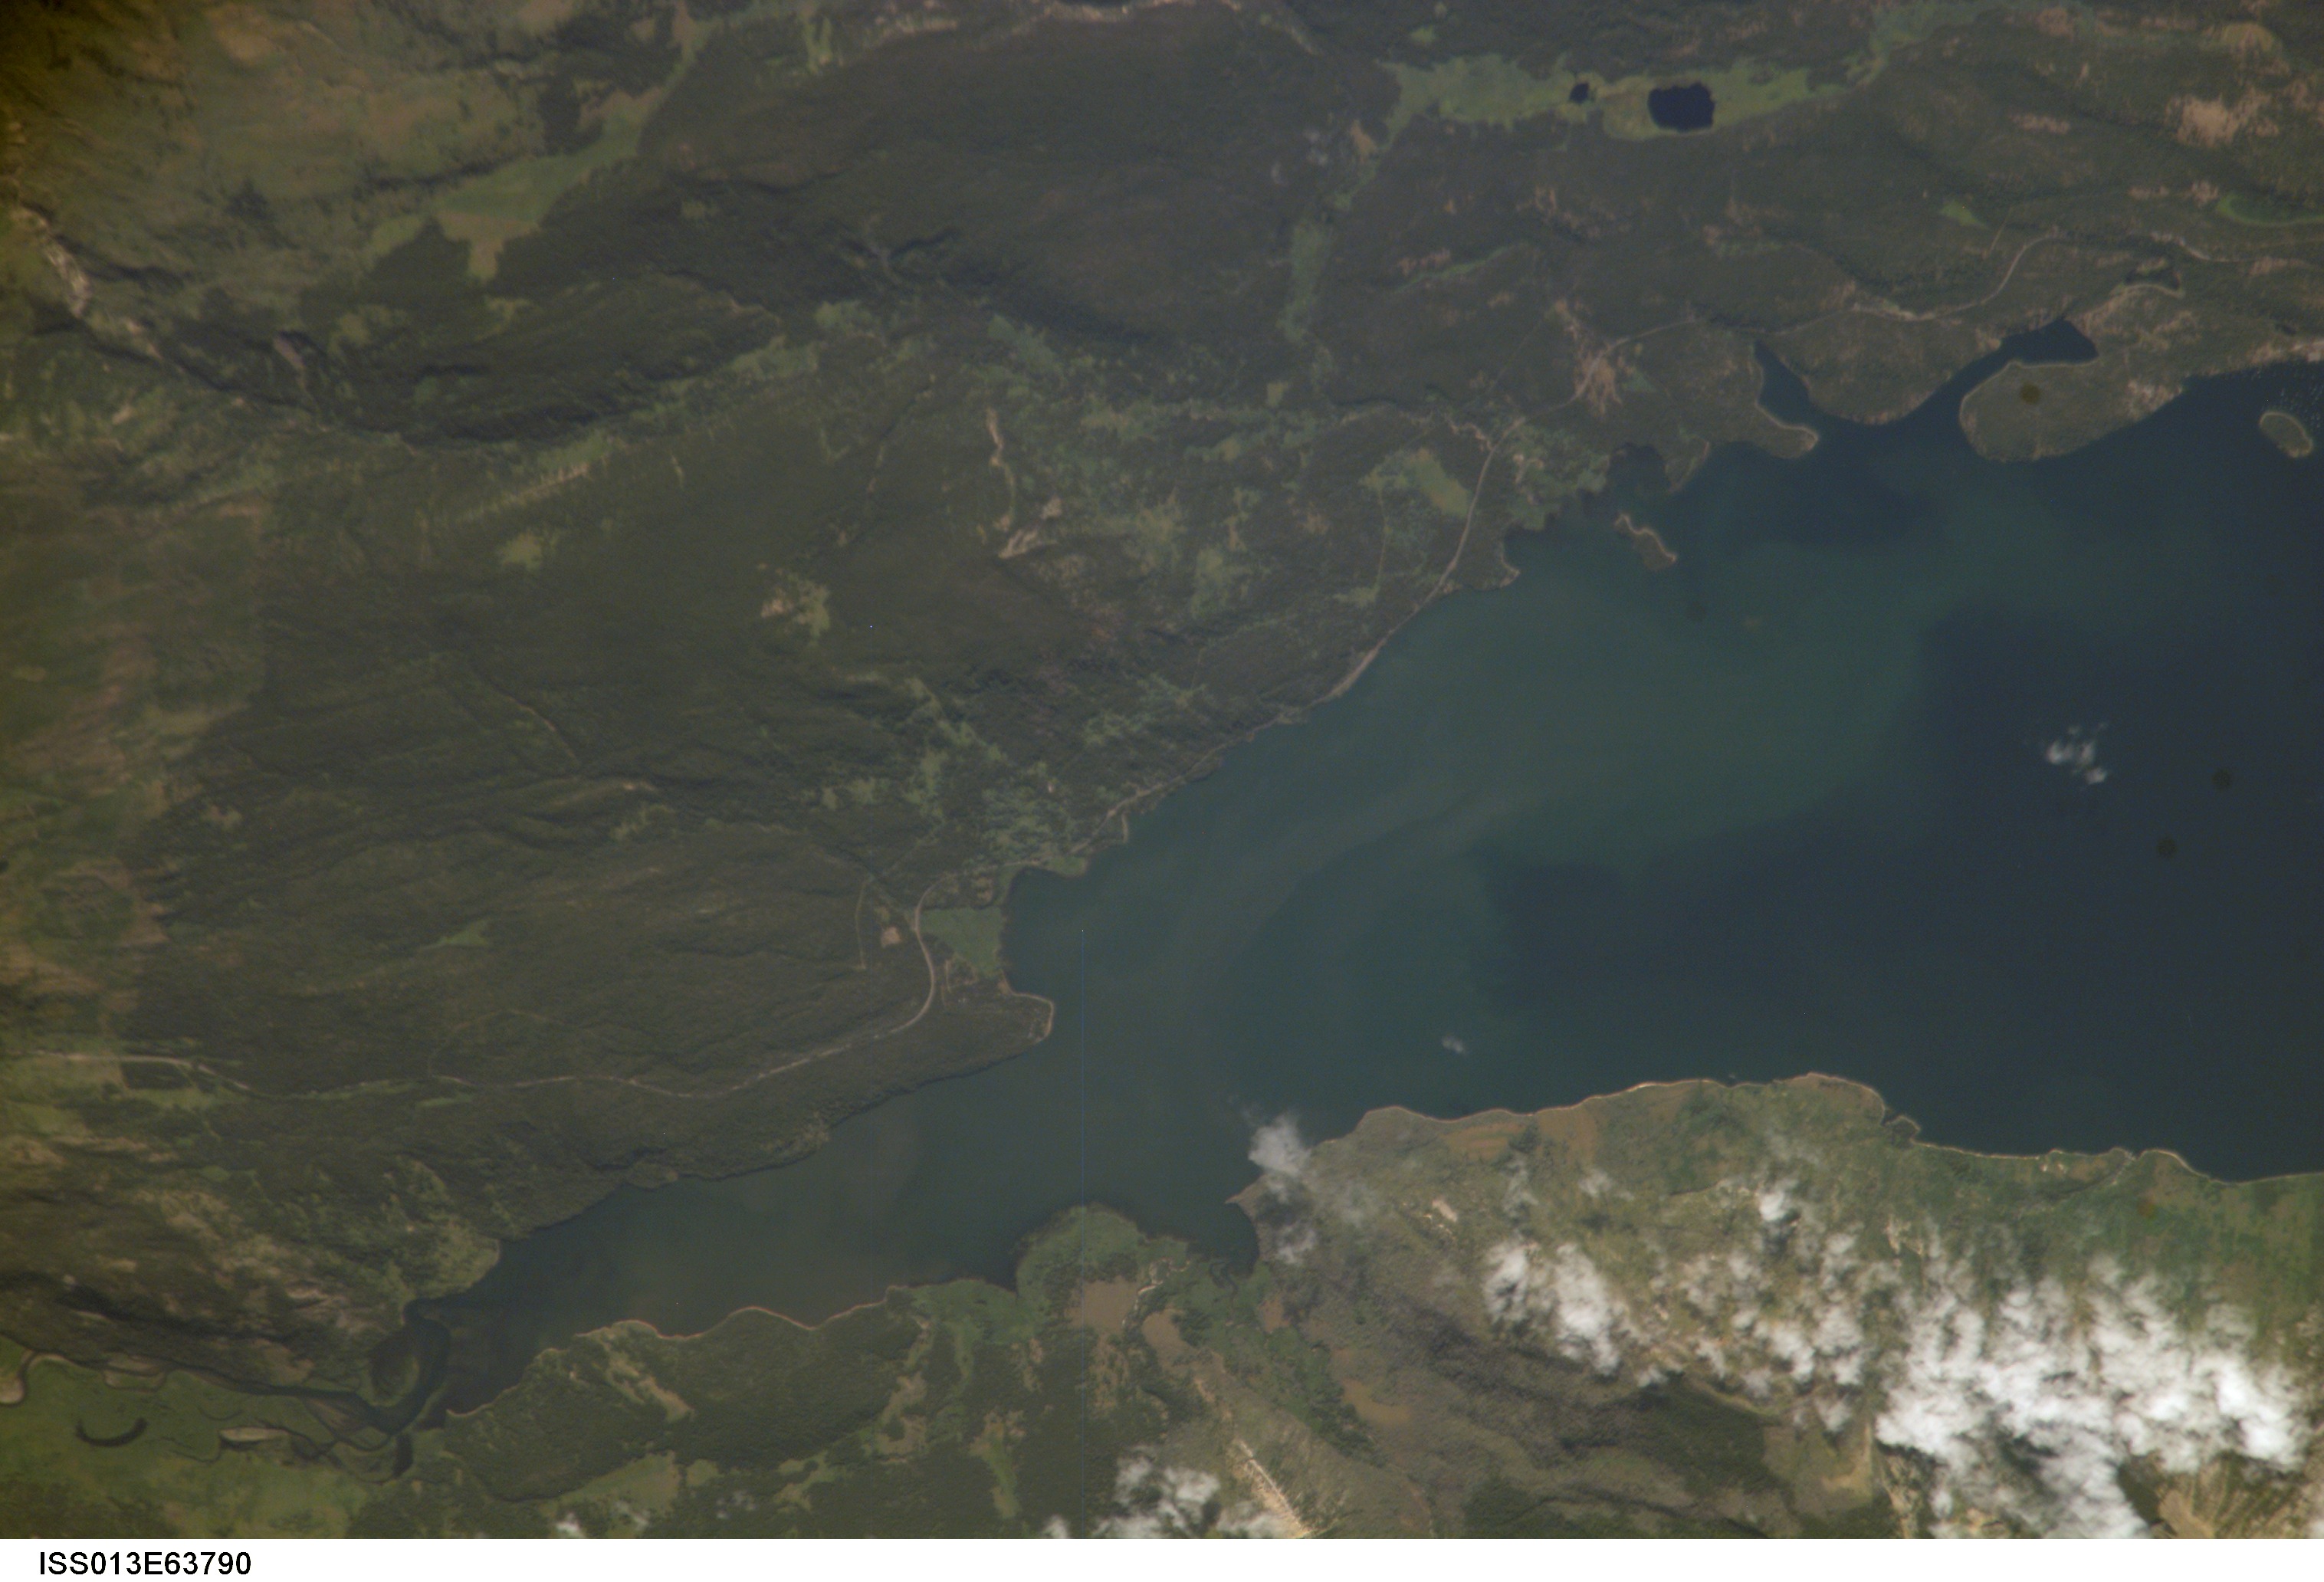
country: USA-WYOMING
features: JACKSON LAKE, MOUNT REID
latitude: 44.0
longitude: -110.6
